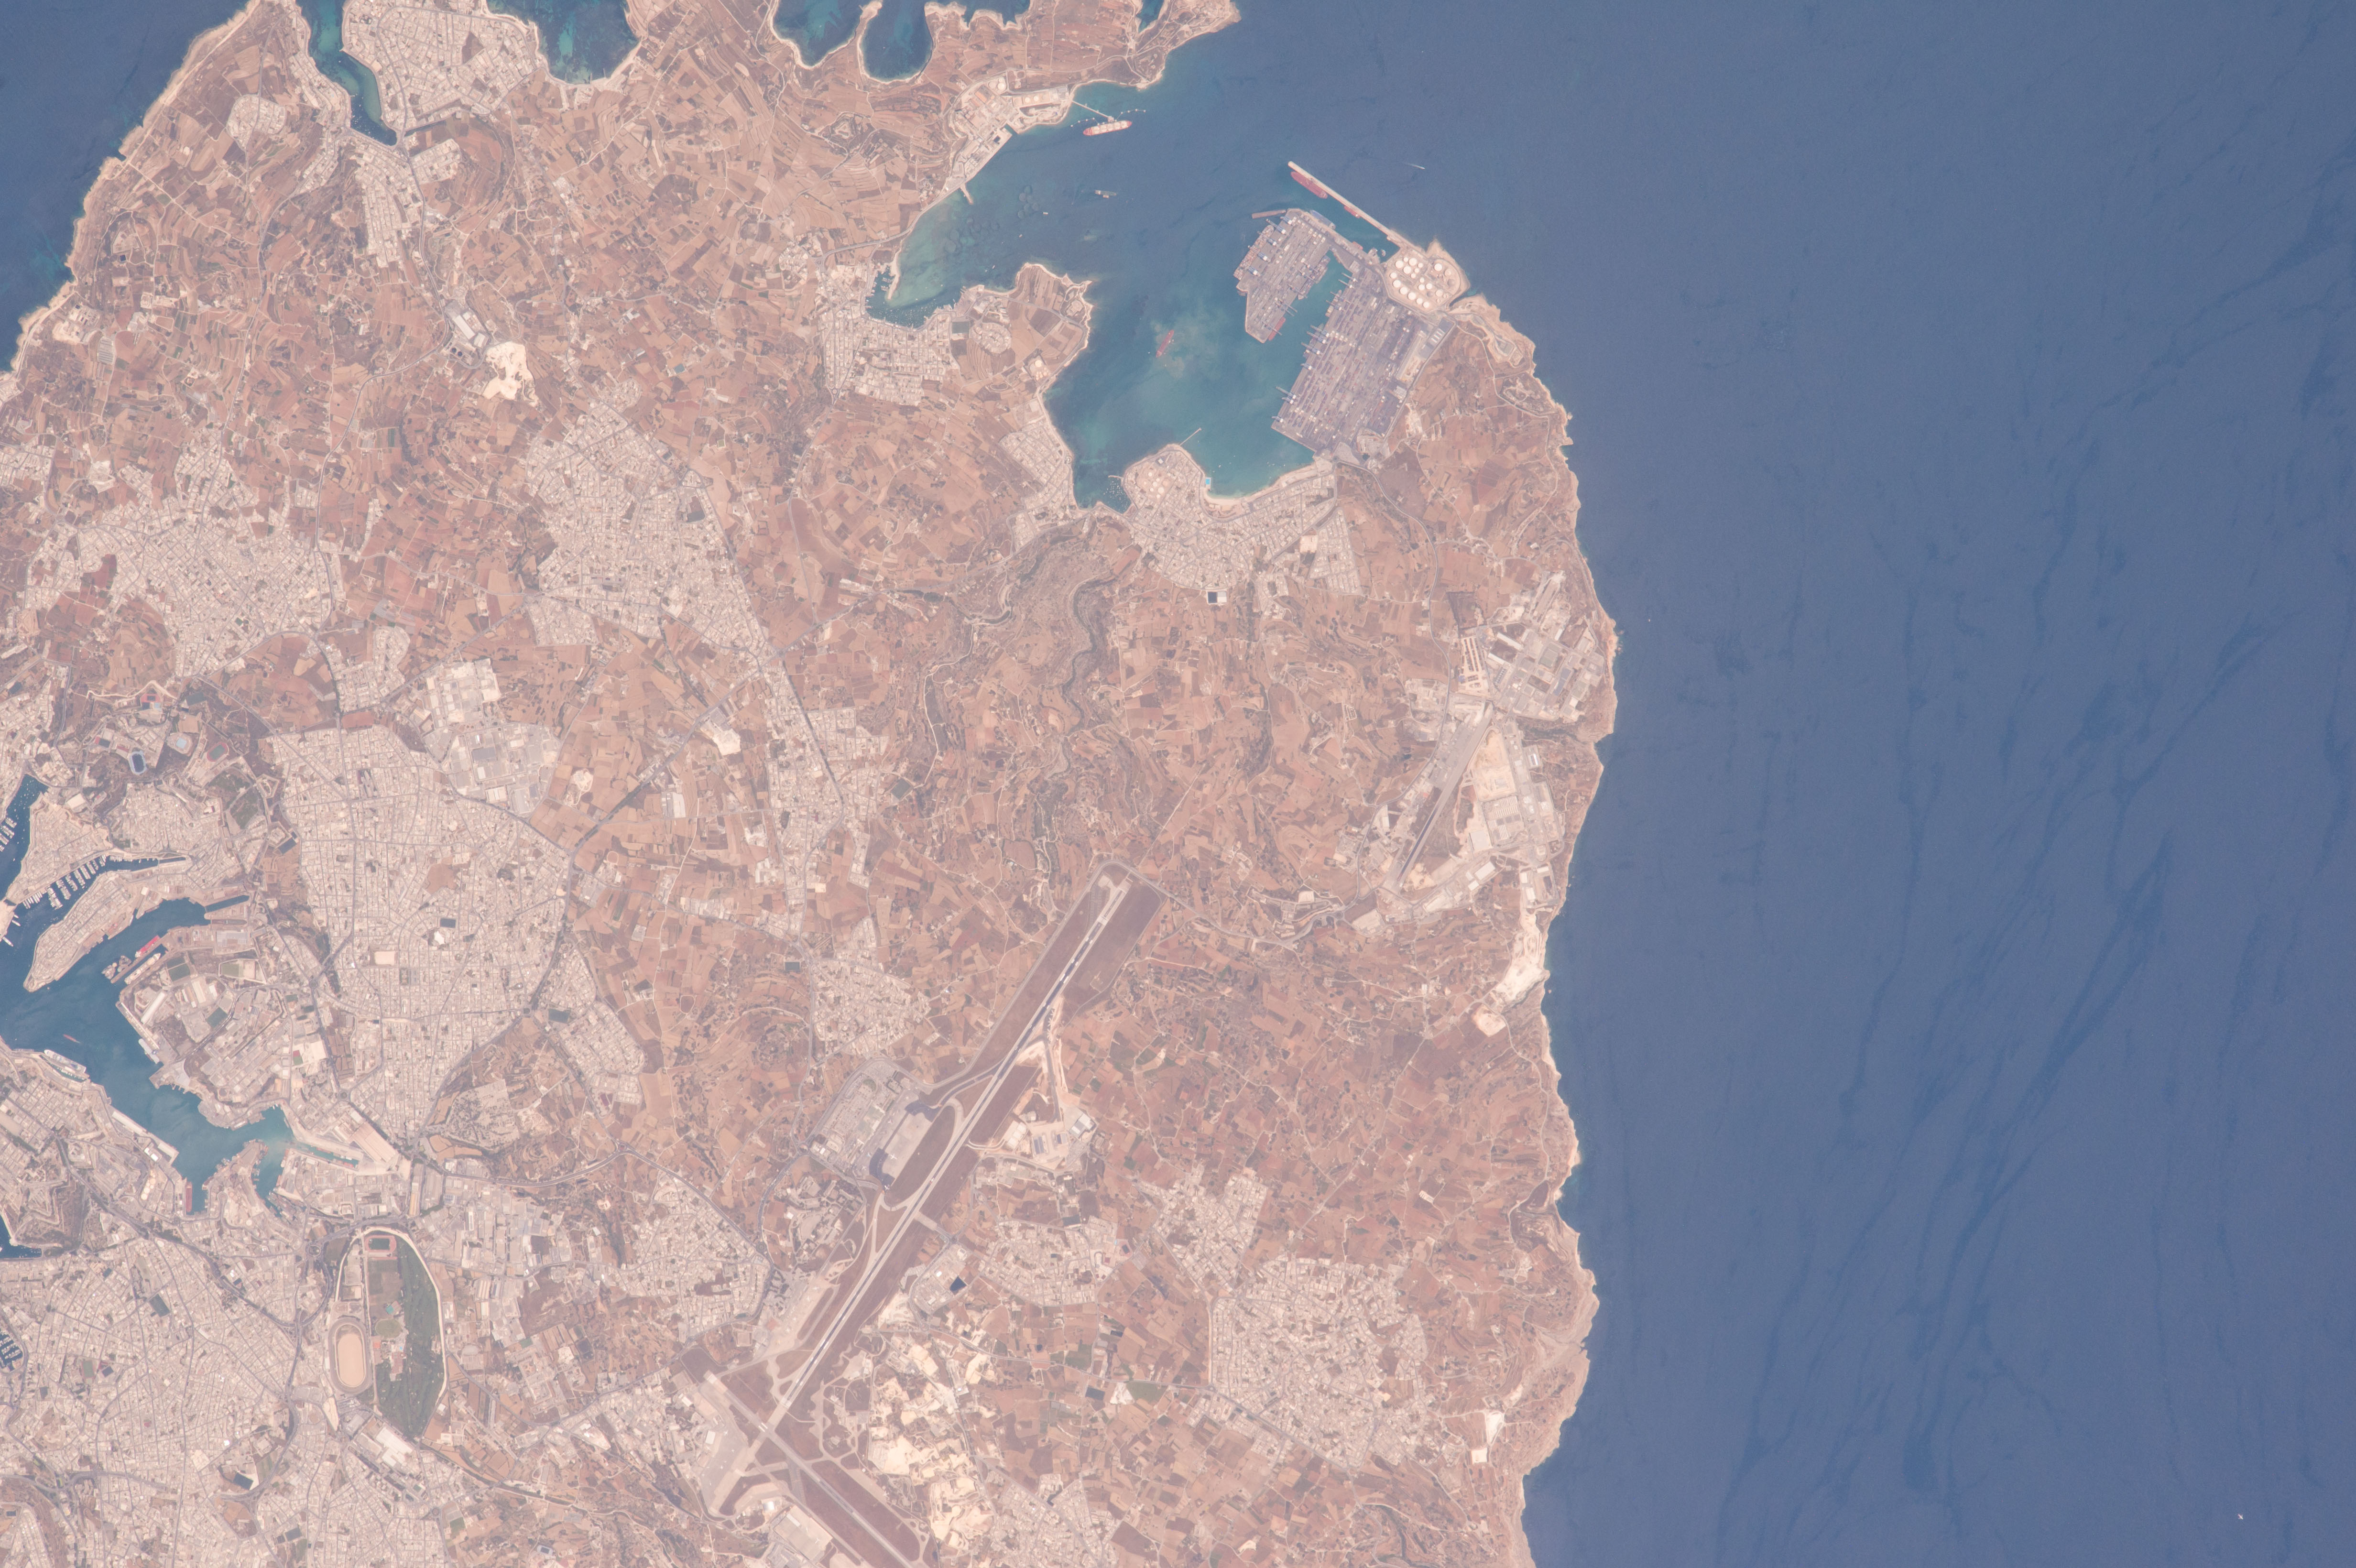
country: MALTA
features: HAL FAR FIRE STATION, PLAYMOBIL FUN PARK, HAL FAR CIVIC AMENITY SITE, TAT TUTA FAMILY GARDENS
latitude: 35.8
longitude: 14.5
